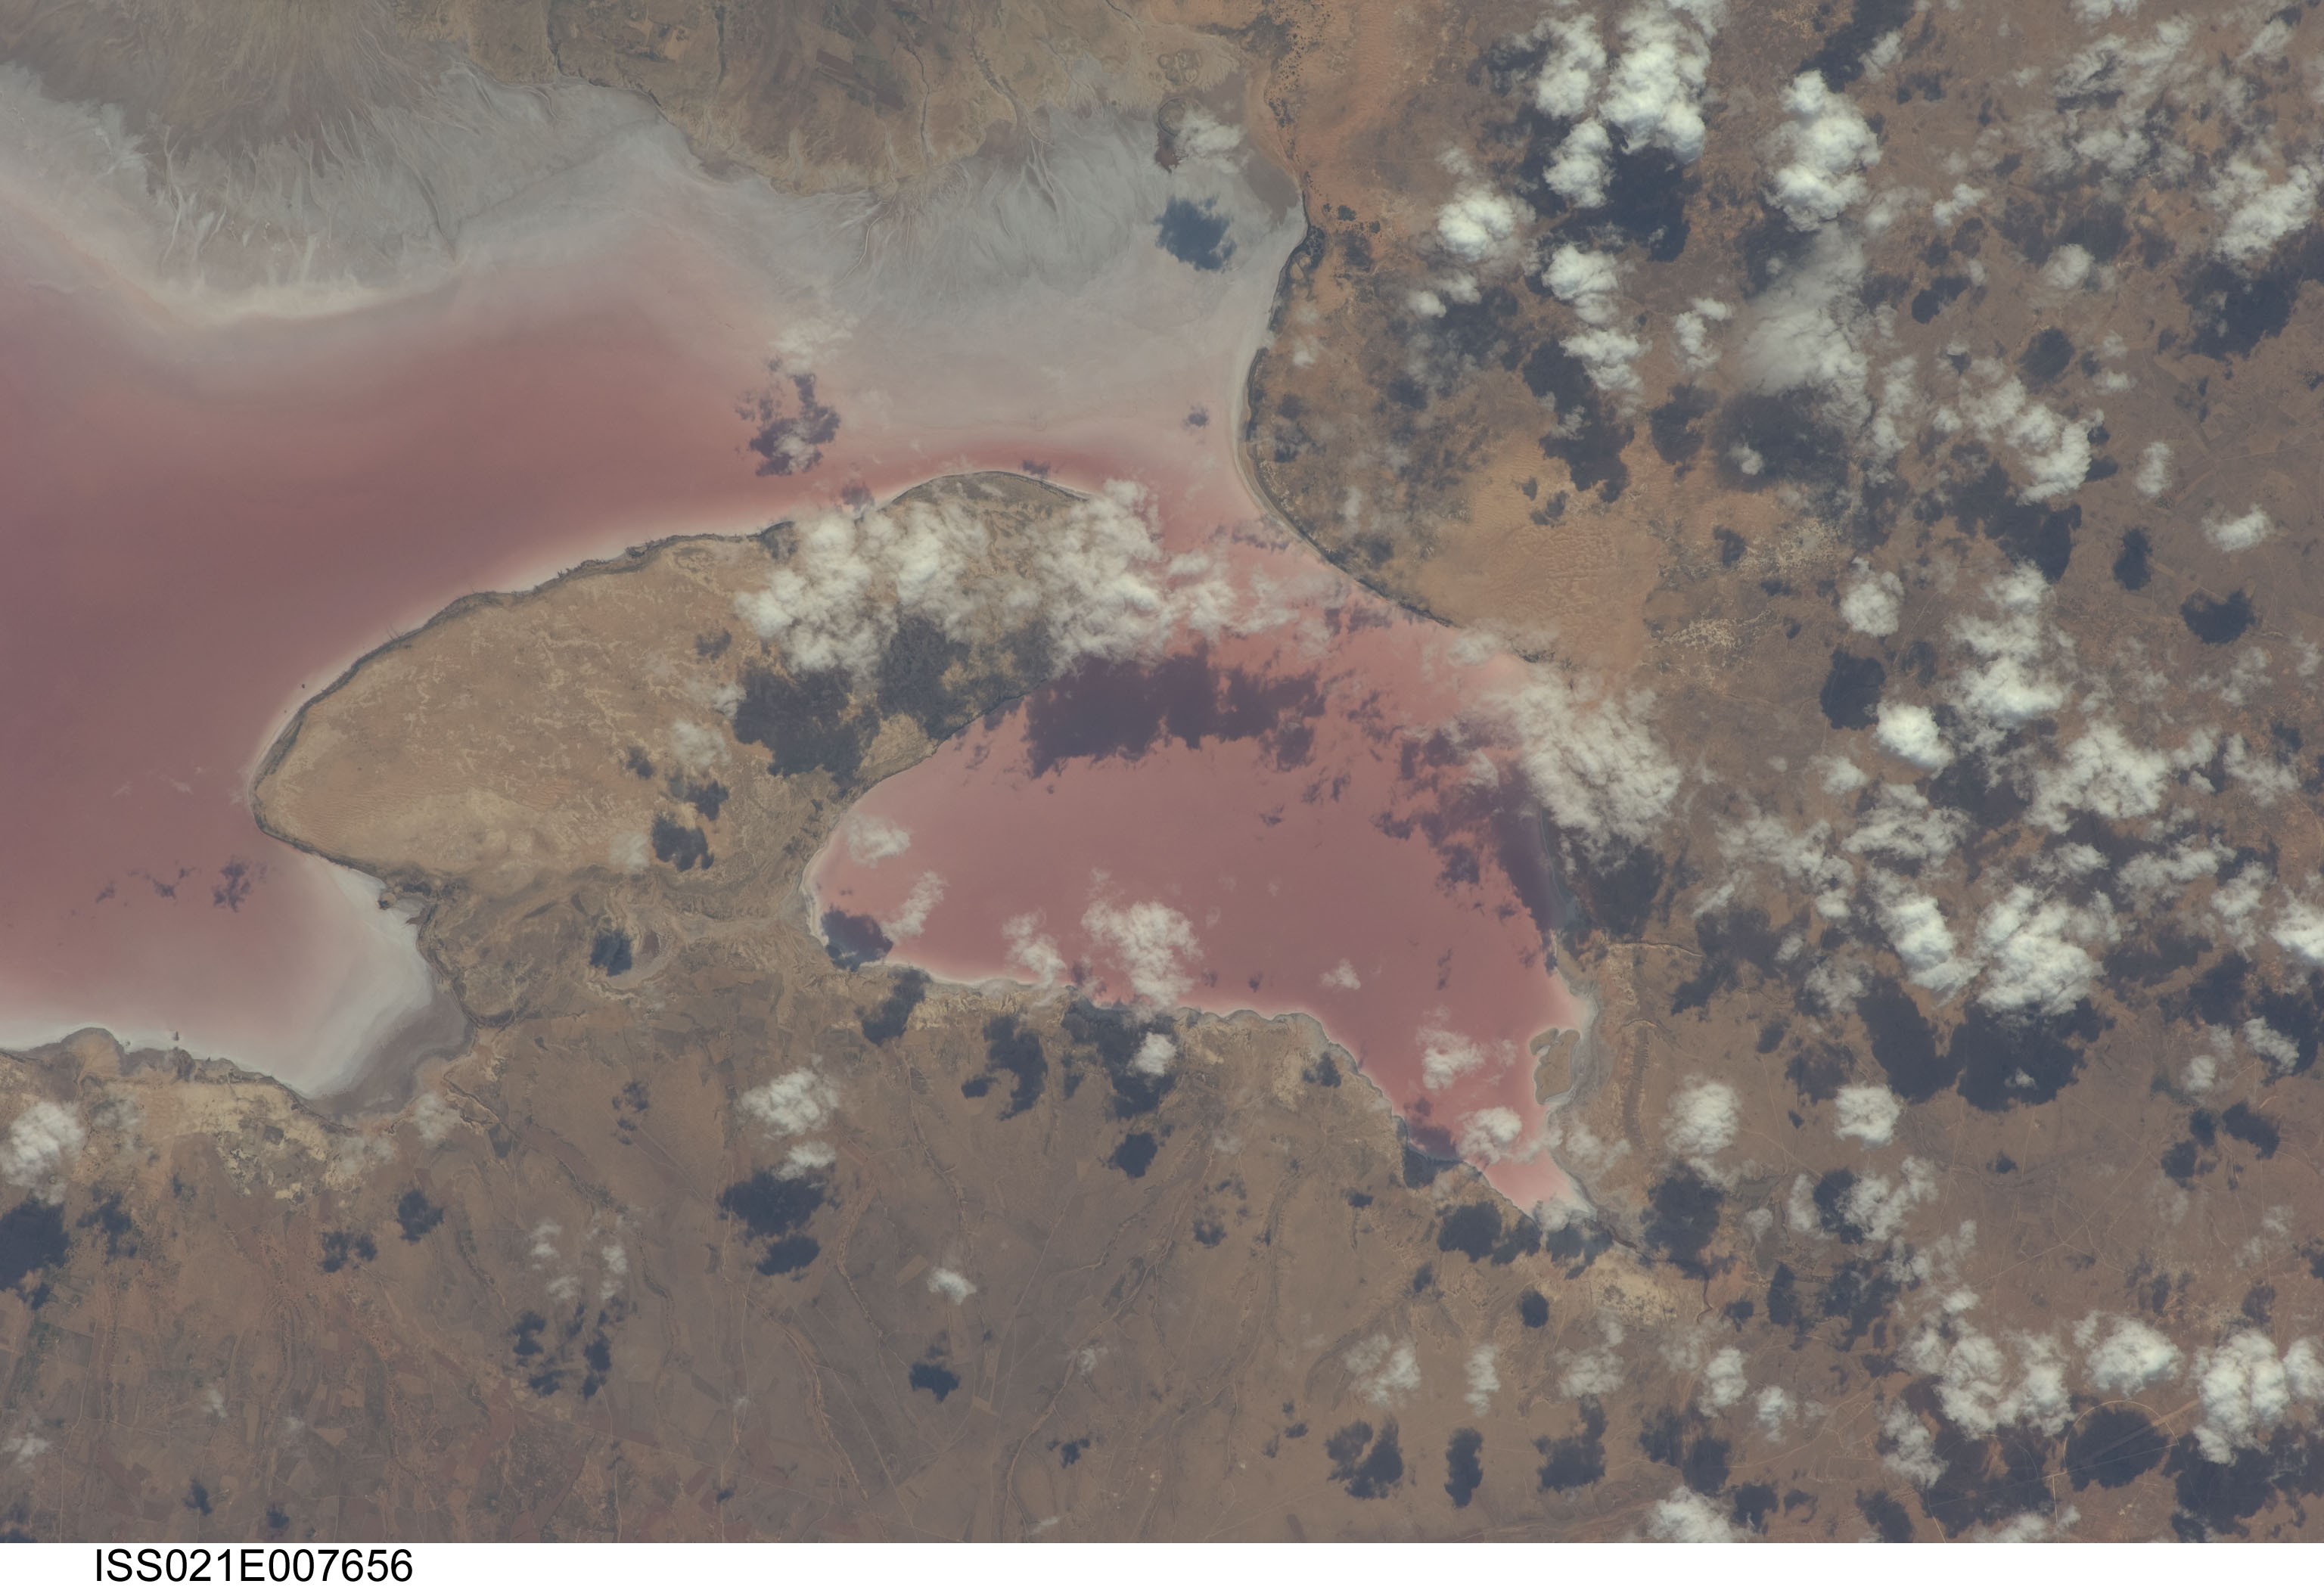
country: ALGERIA
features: ZAAFRANE ALGERIA,ZAHREZ EL GHARBI,ALGERIA,EL KHACHA(SAND DUNE),CHOTT DE ZEHREZ GHARBI
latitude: 34.9
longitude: 2.7
